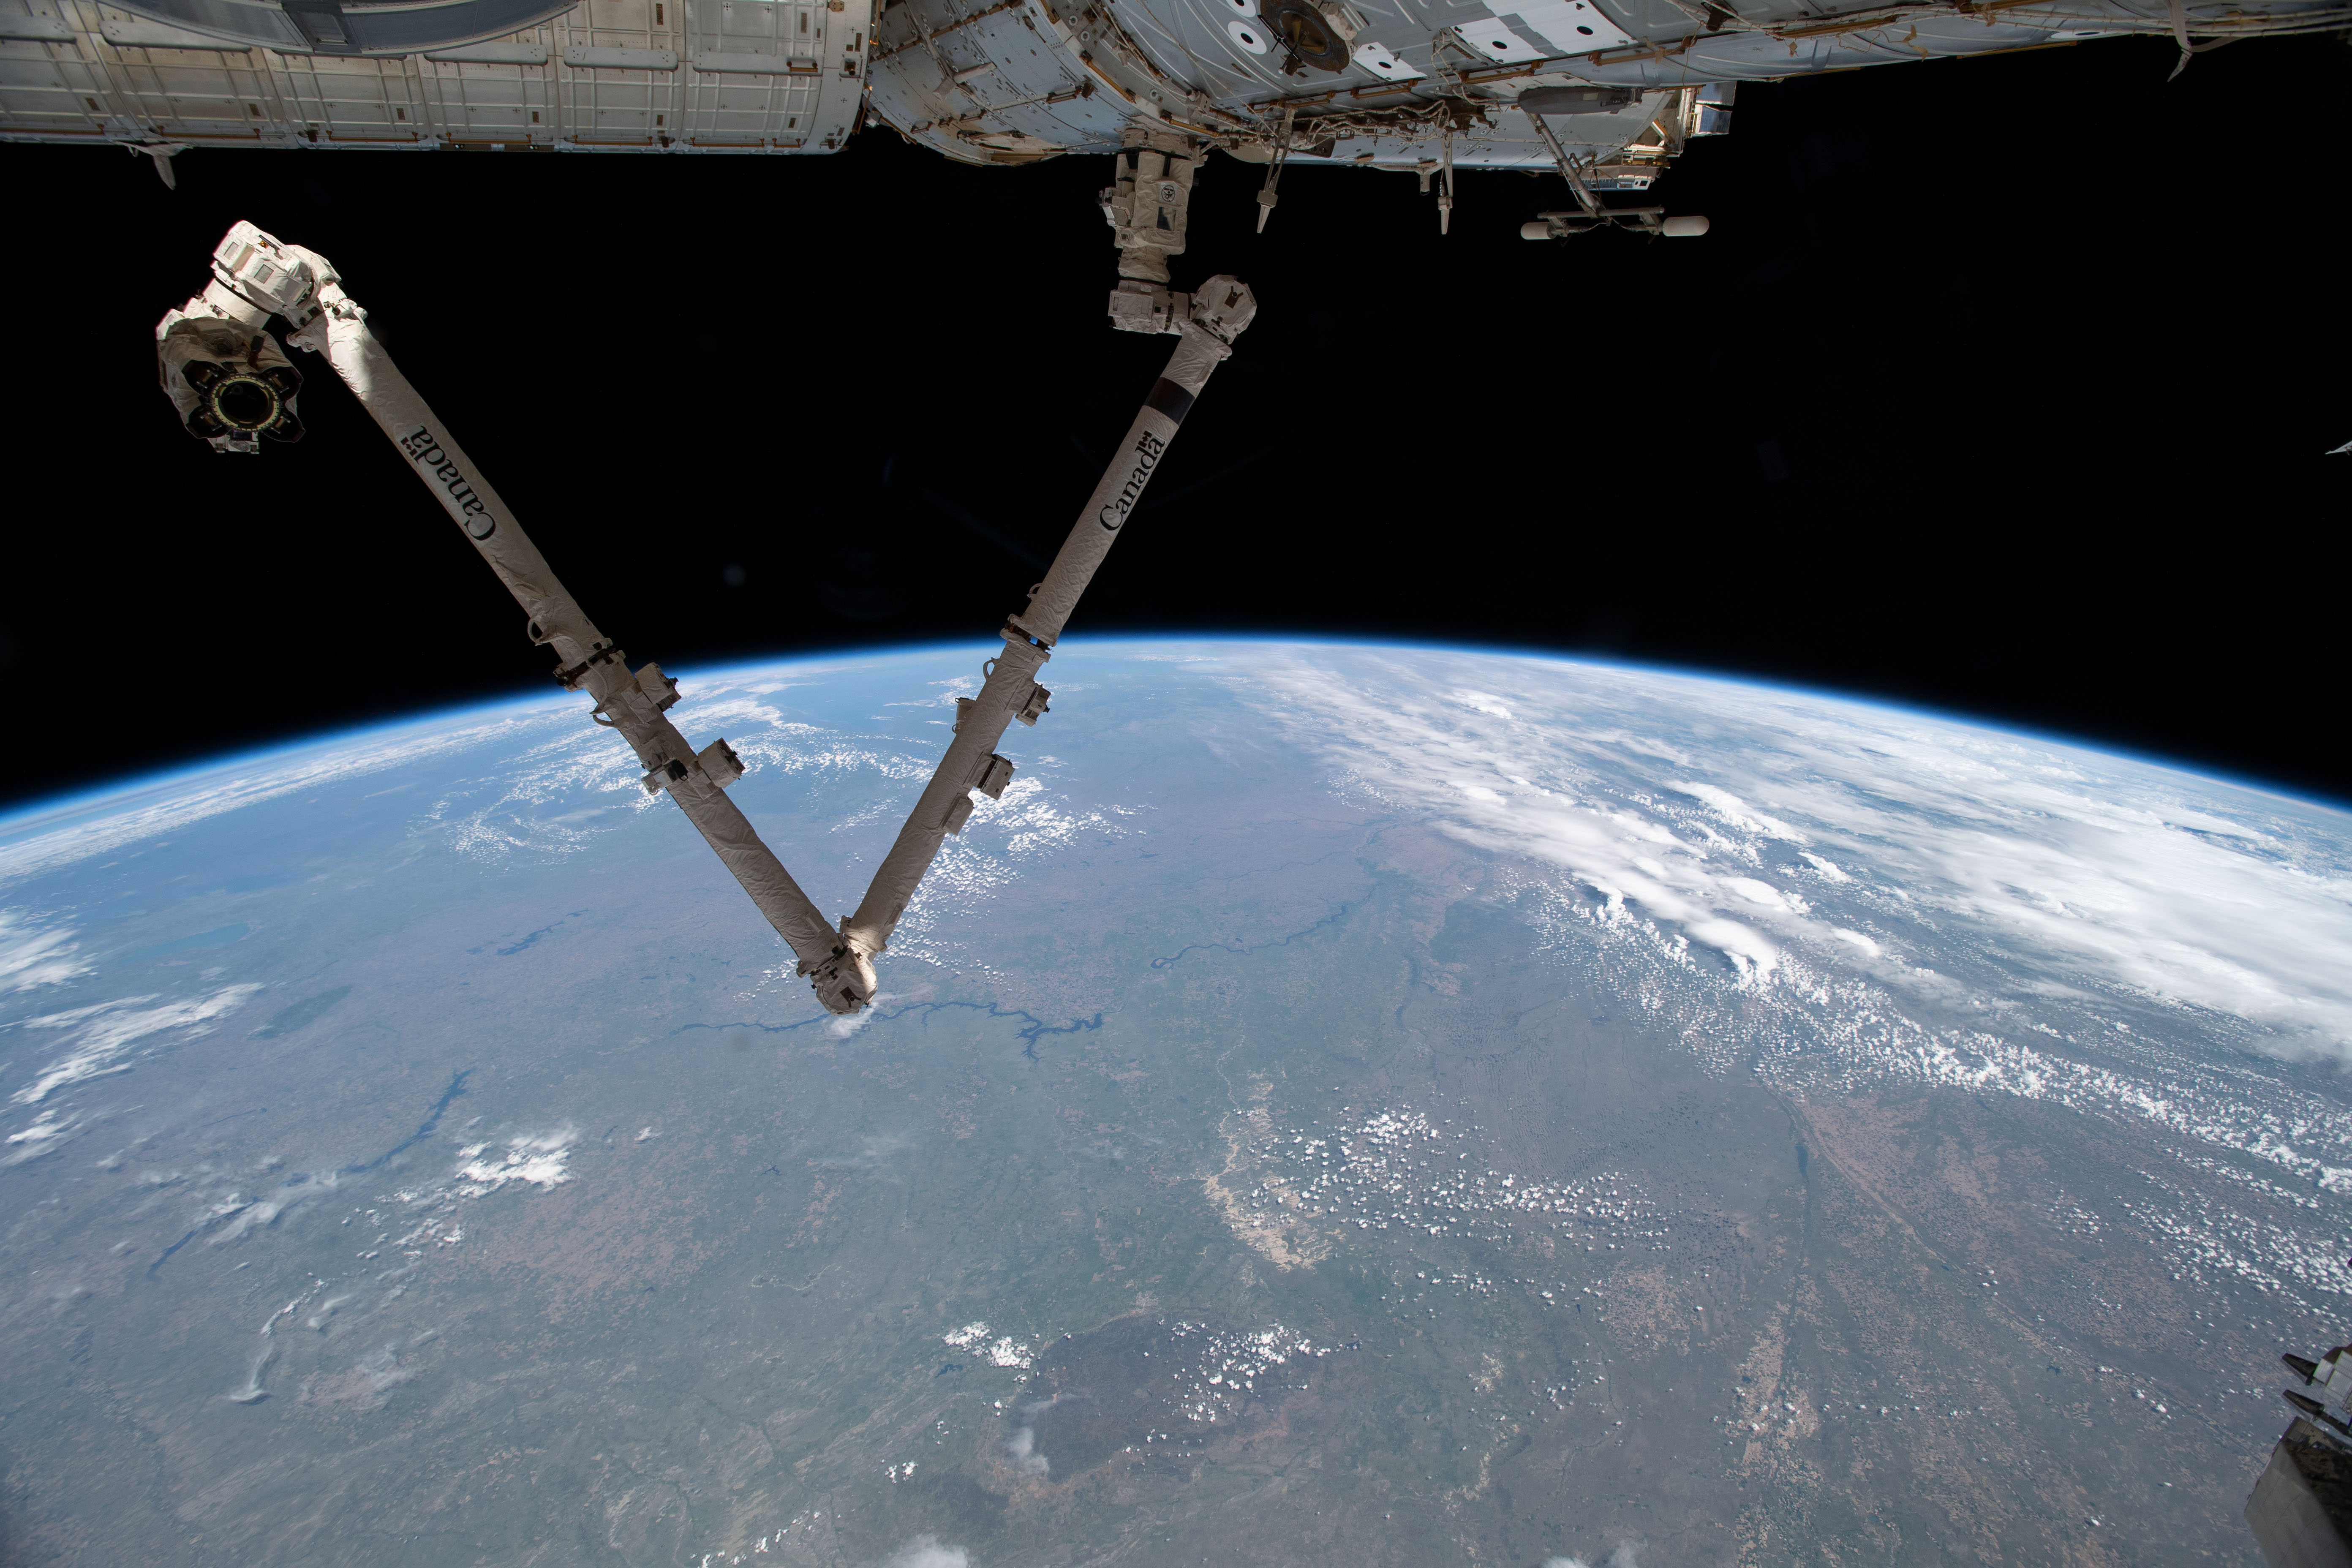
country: USA-WISCONSIN
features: MISSOURI RIVER, LAKE OAHE, LAKE SAKAKAWEA, TURTLE MOUNTAIN STATE FOREST, BLACK HILLS NATIONAL FOREST, MCCONAUGHY LAKE, LIMB
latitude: 45.0
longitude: -90.0
